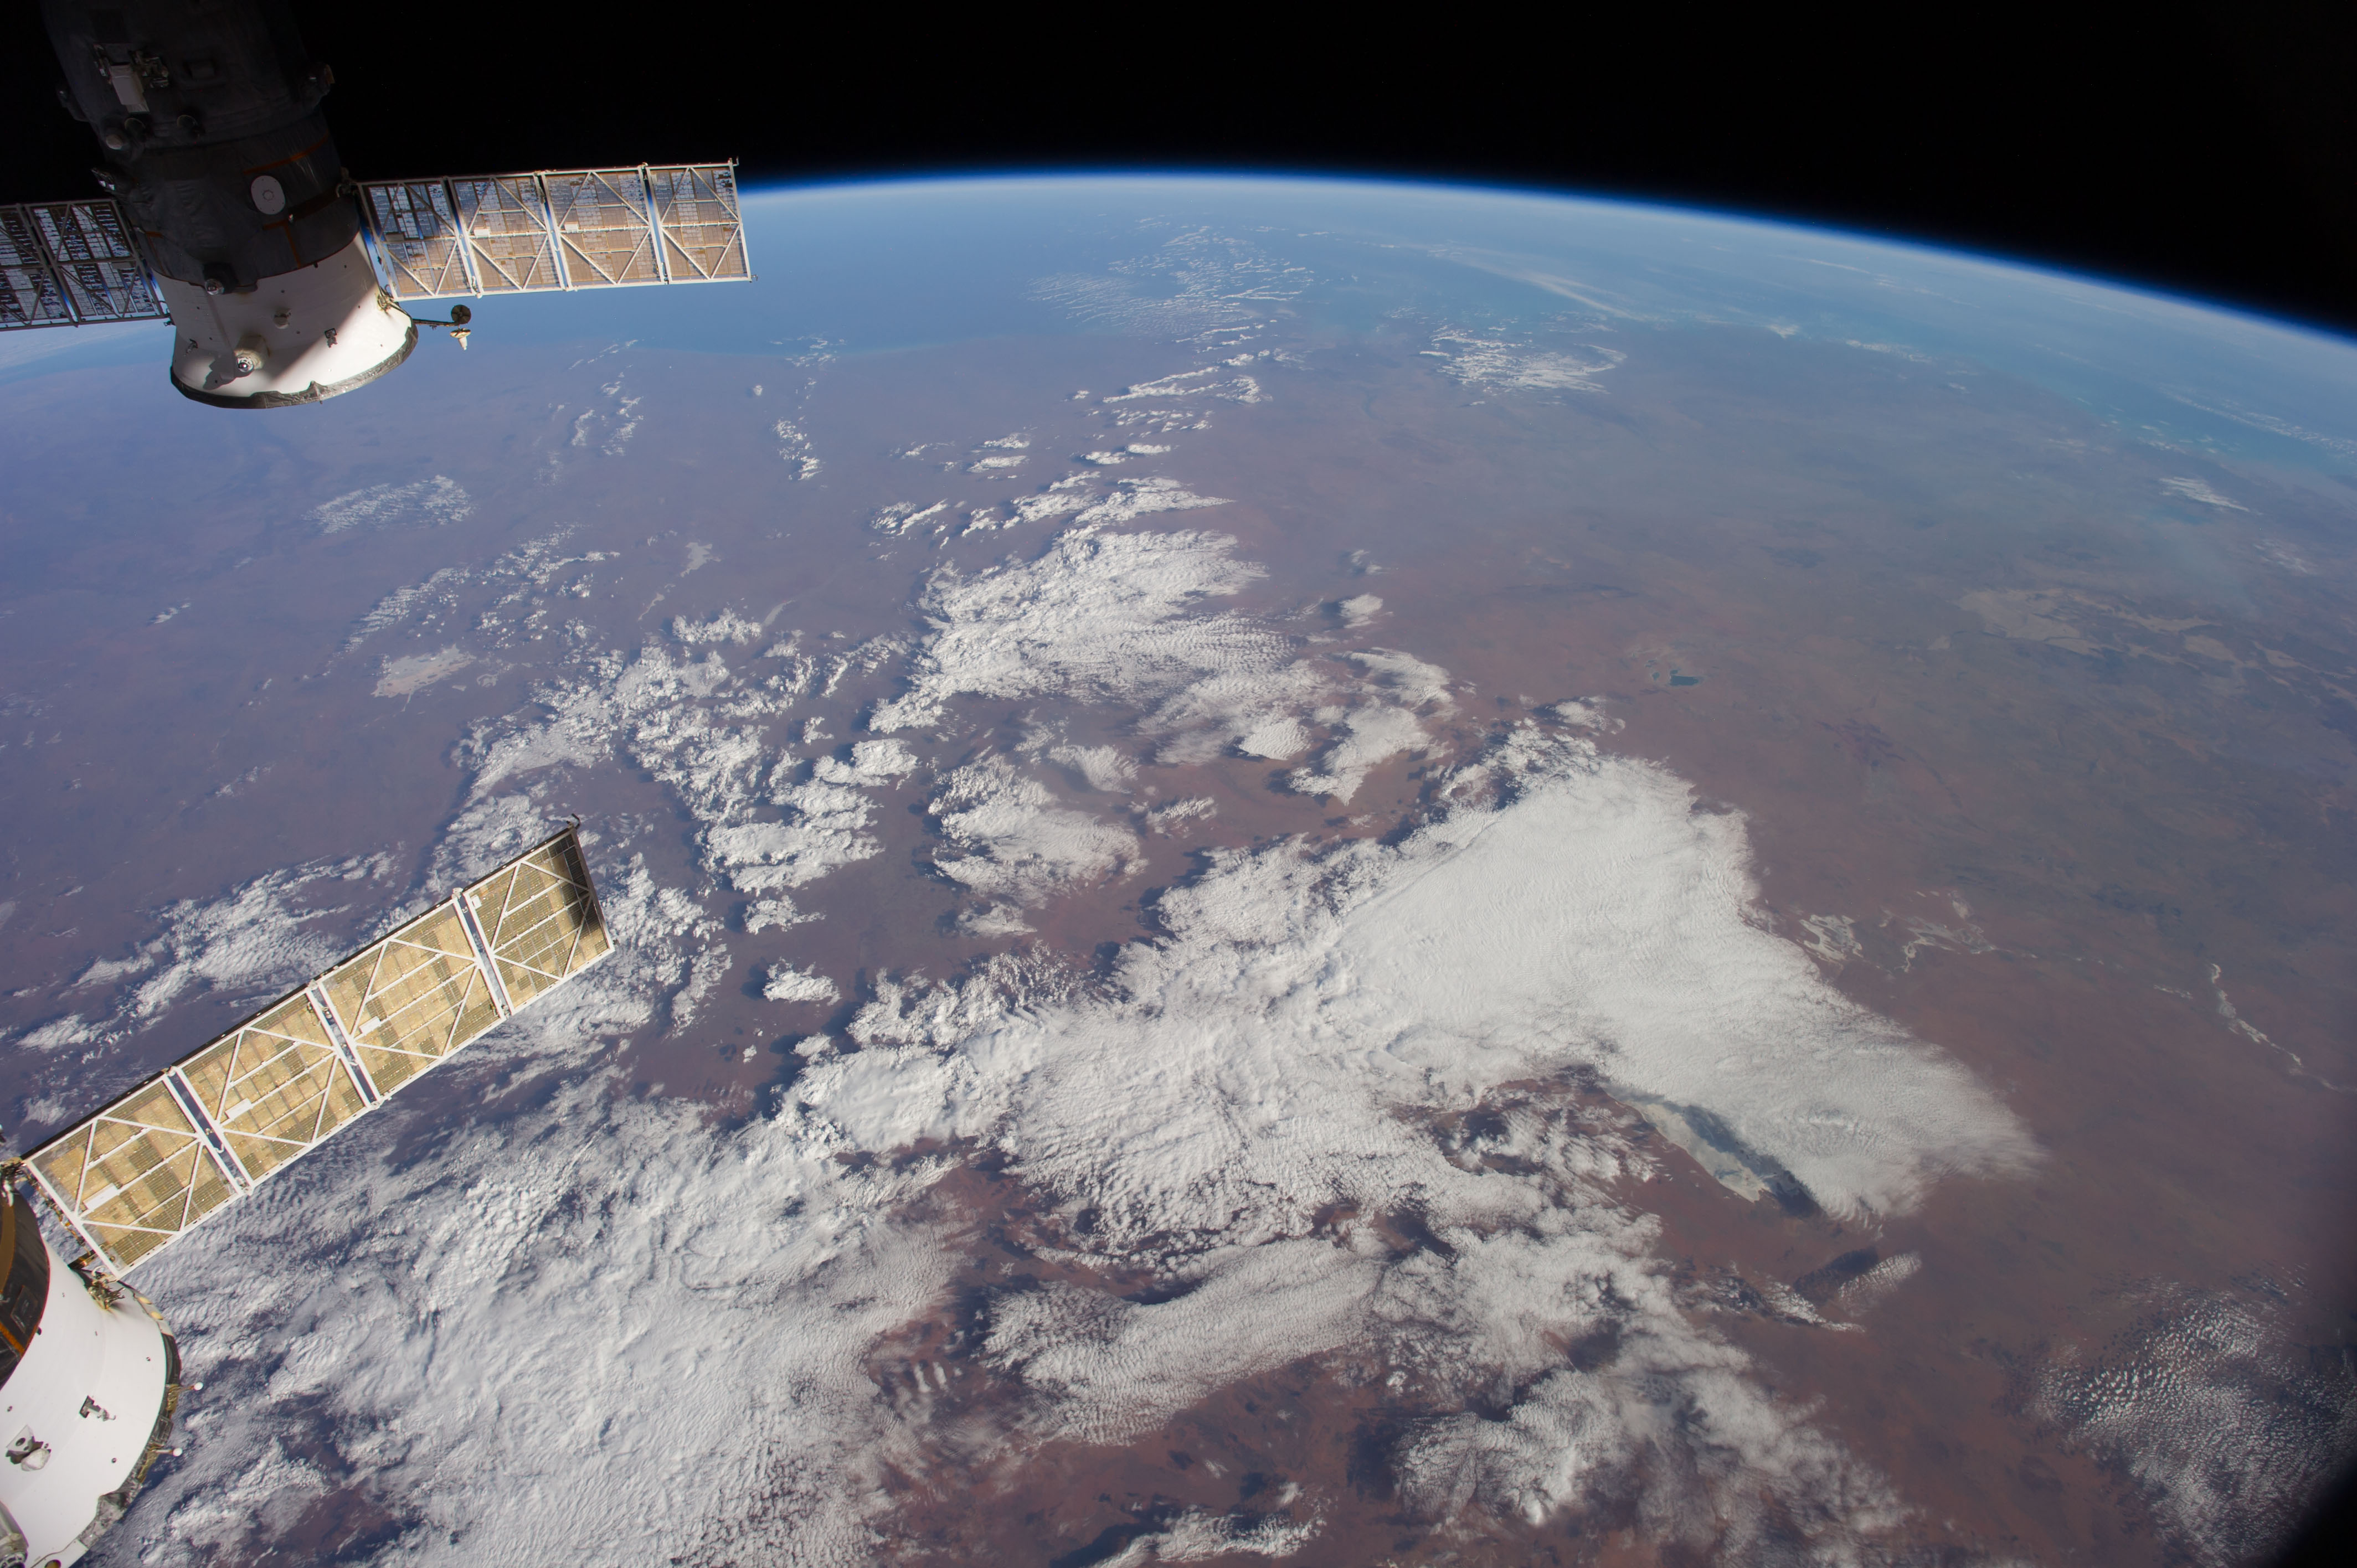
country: AUSTRALIA-WA
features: INDIAN O., L. GREGORY, L. MACKAY, GREAT SANDY DES., ATMOSPHERIC LIMB
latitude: -22.5
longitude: 126.0
